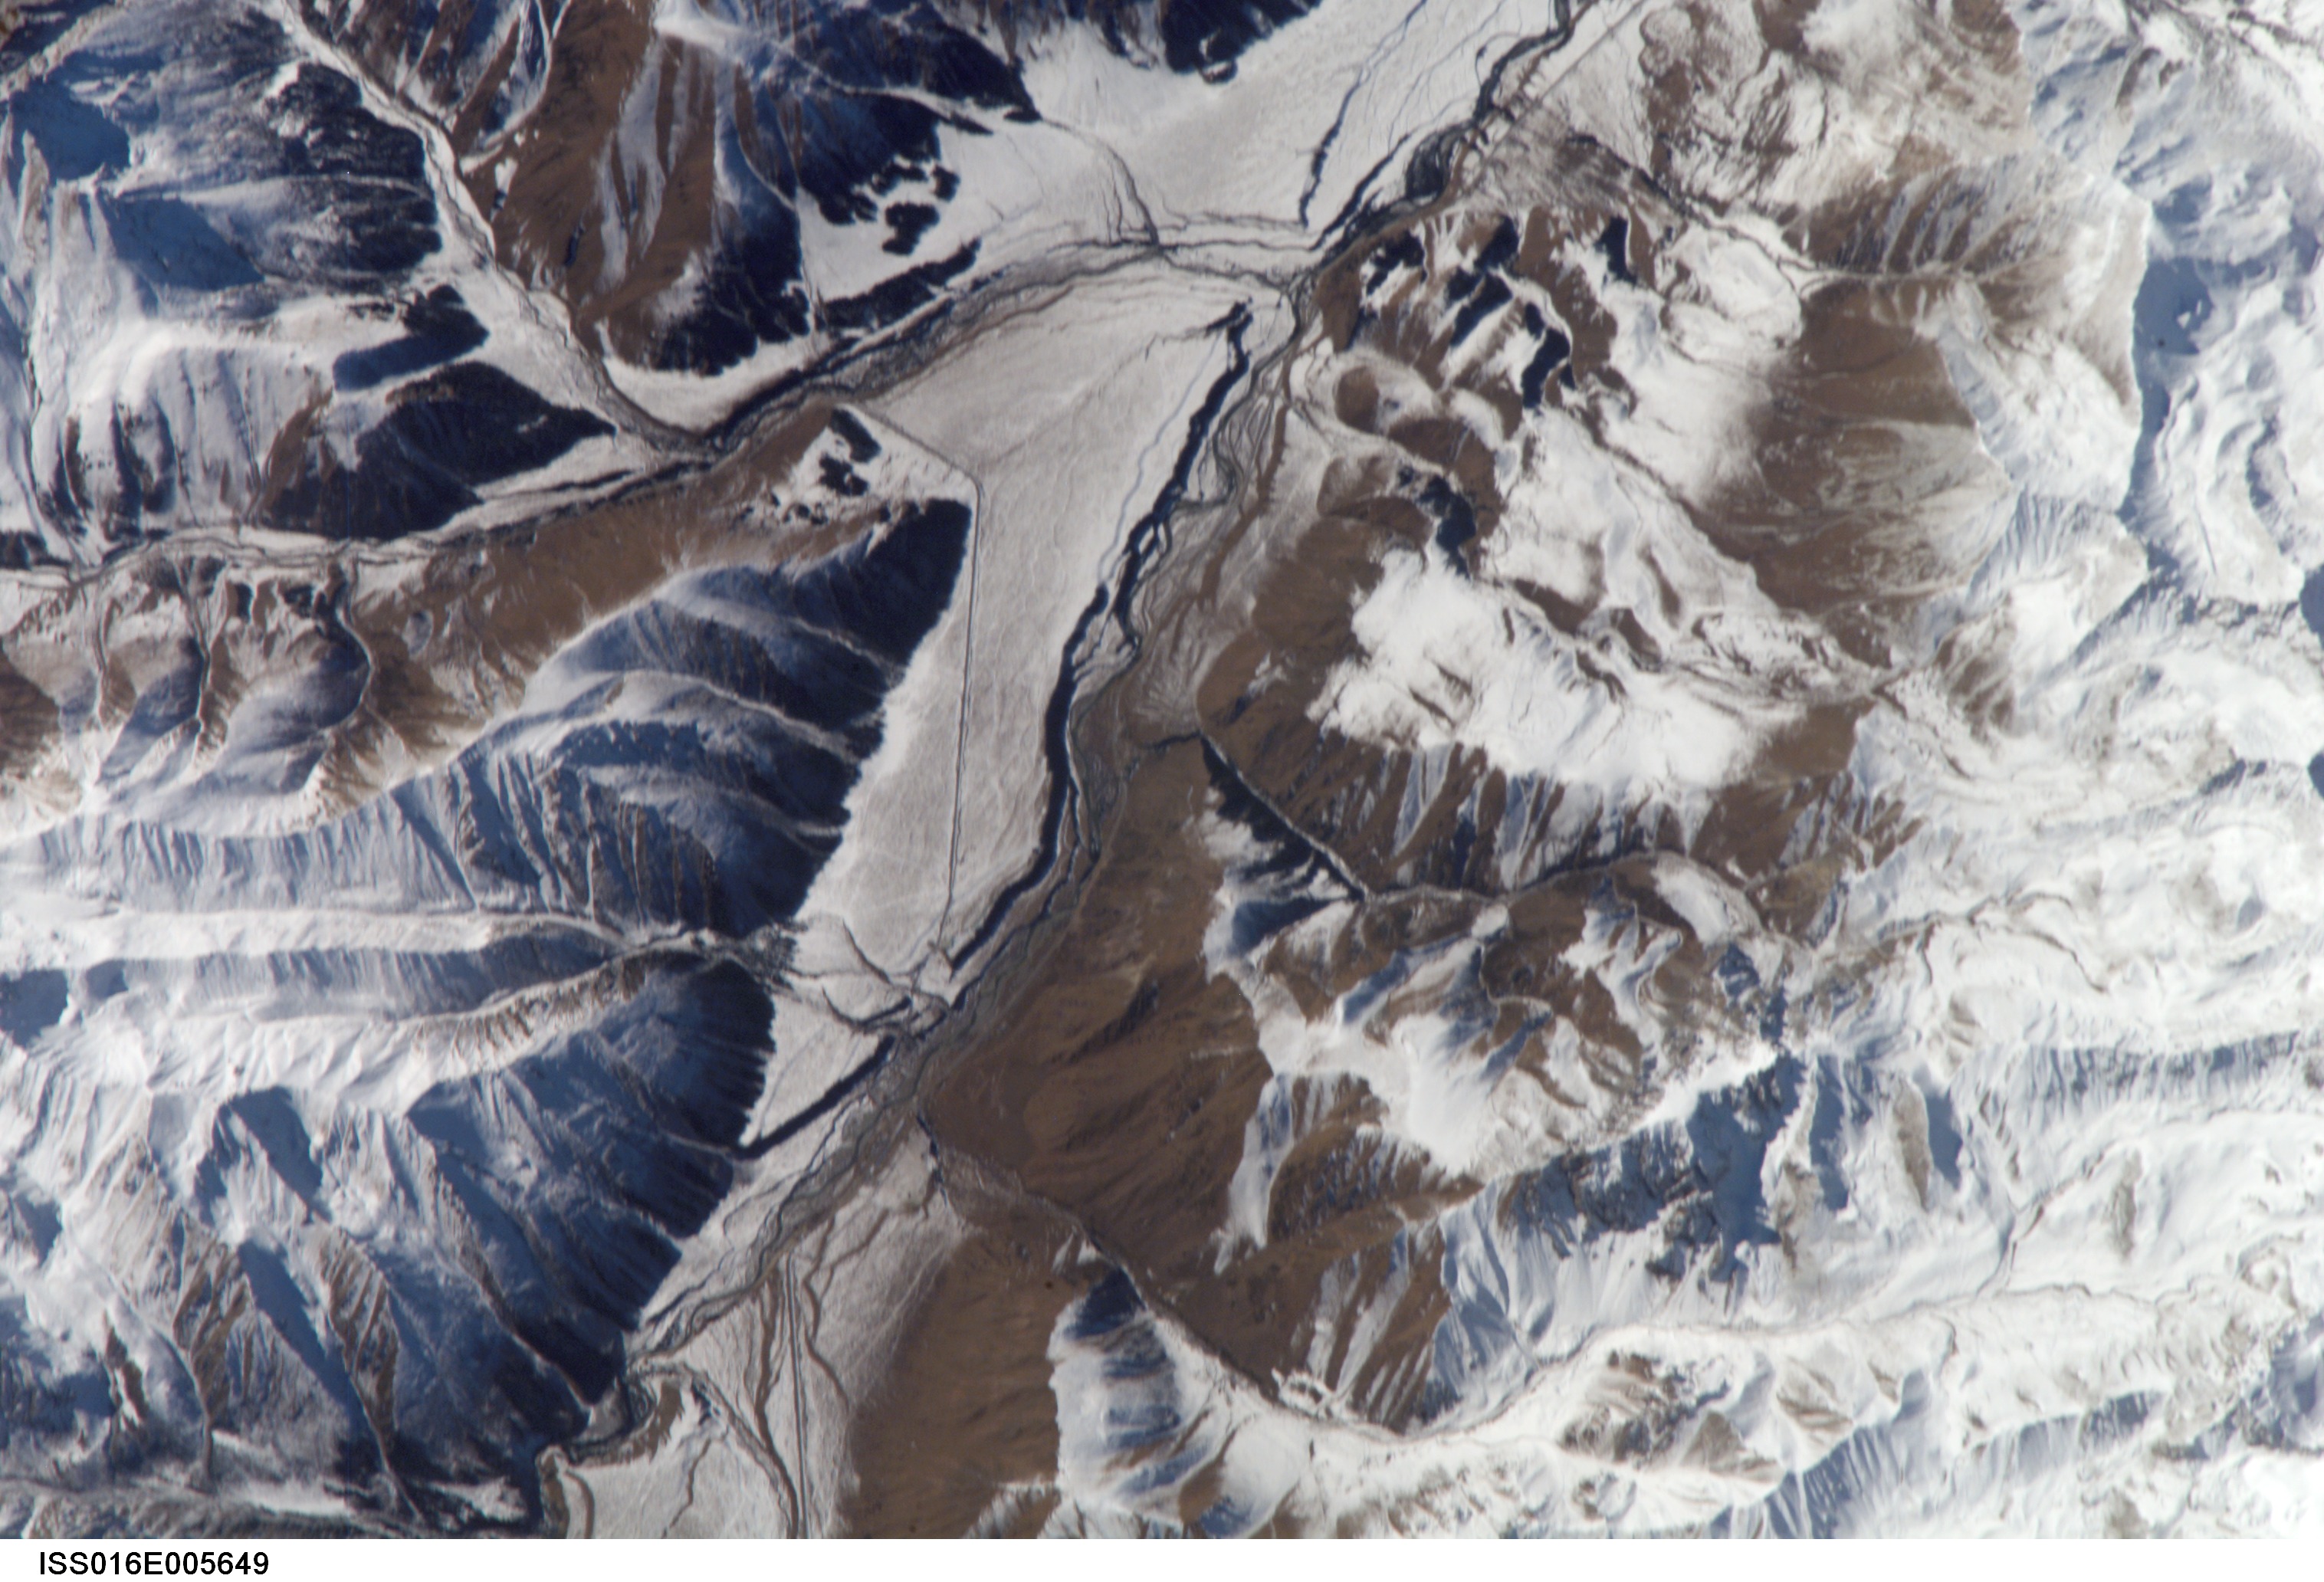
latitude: 43.7
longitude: 84.3
